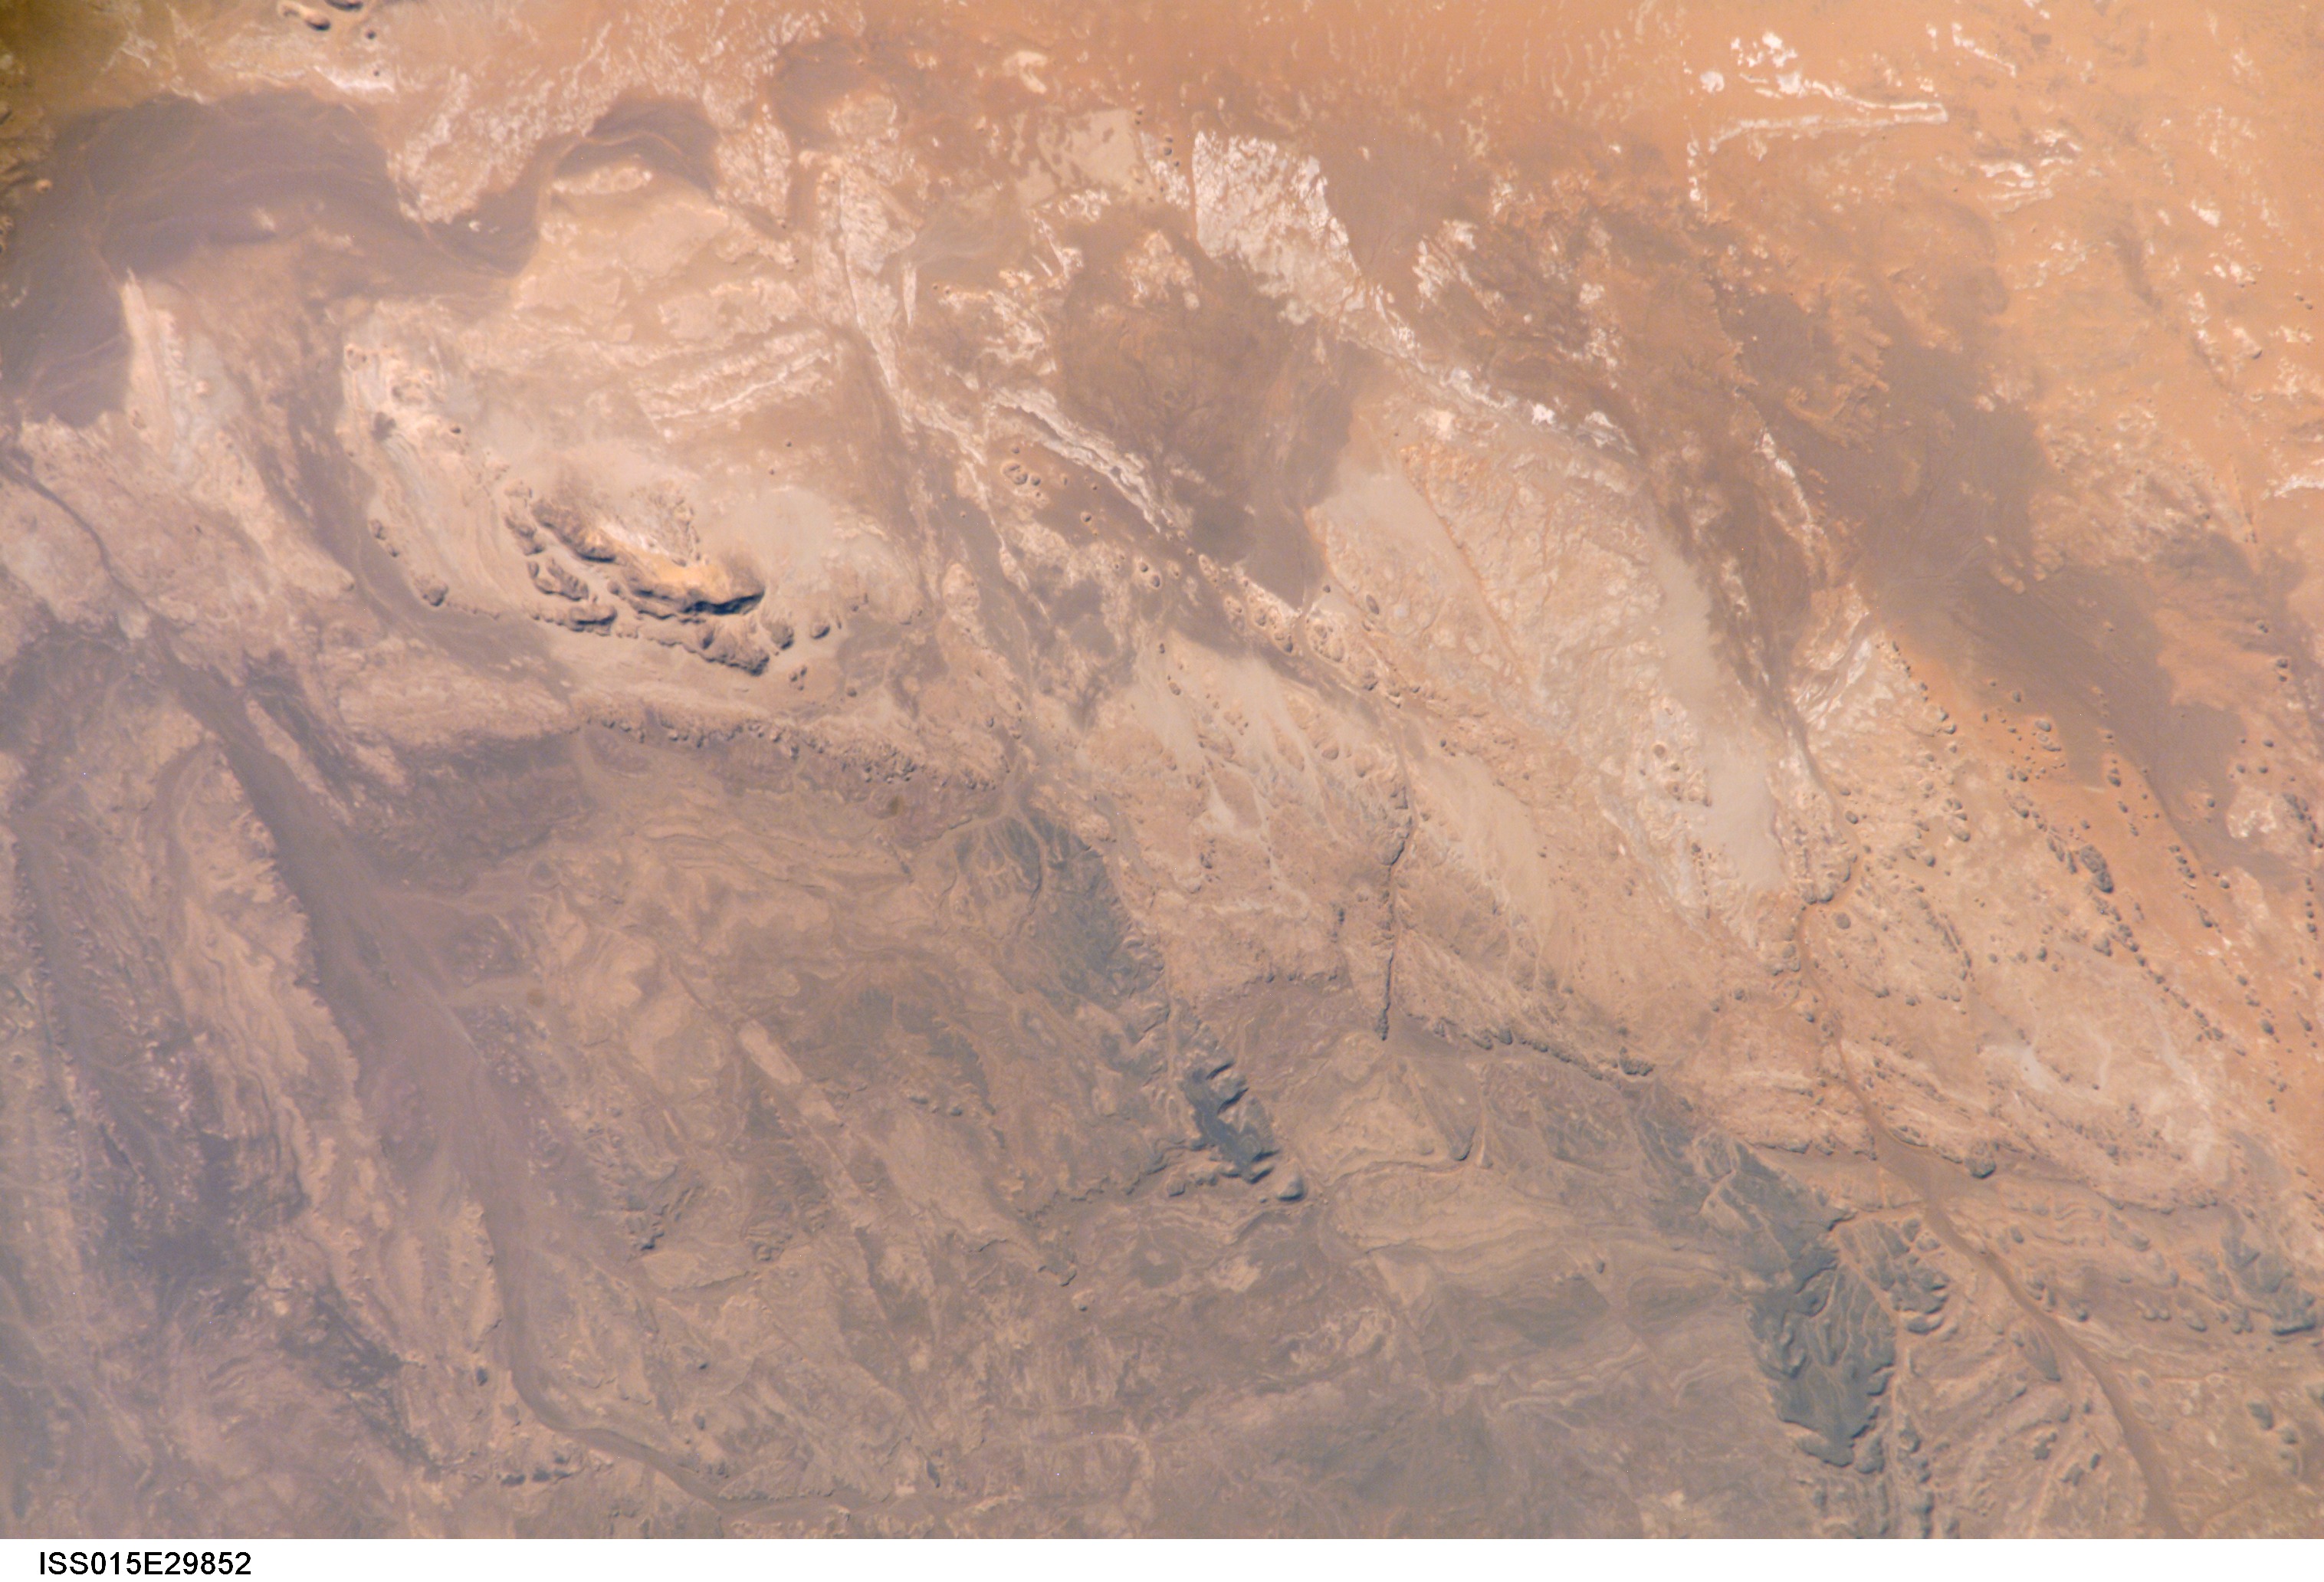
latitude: 25.5
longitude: 23.8
